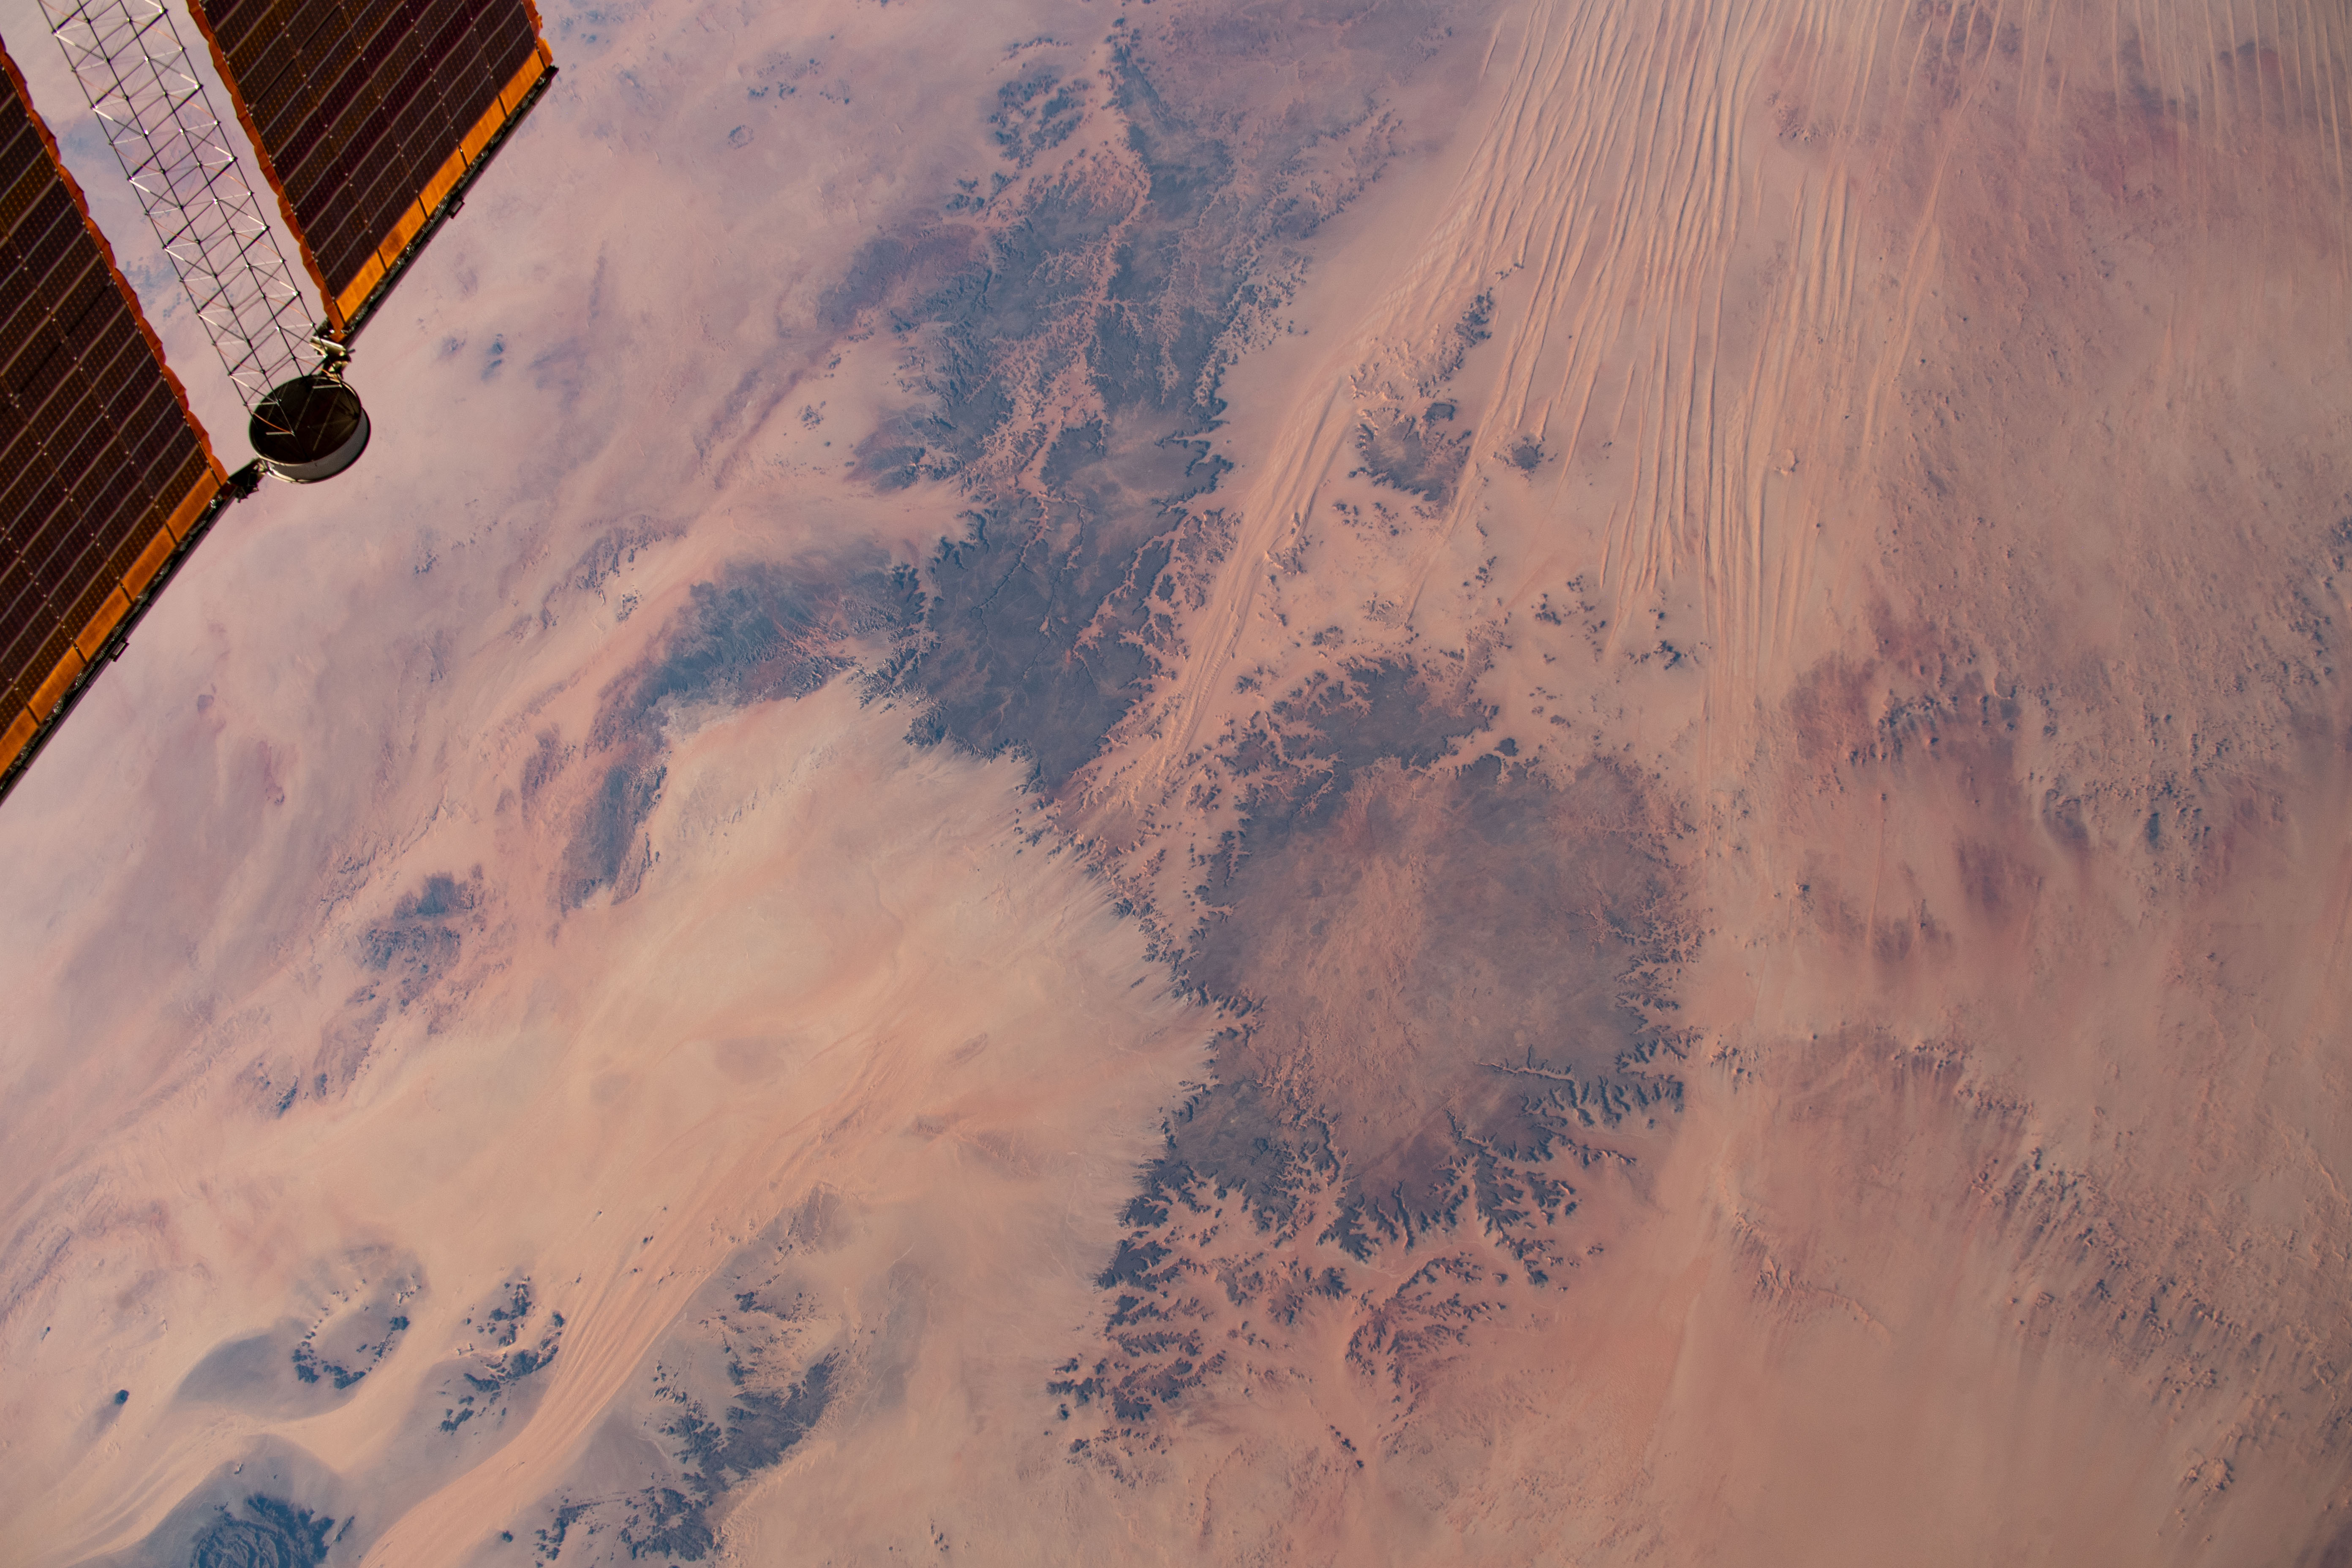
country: EGYPT
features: LIBYAN DESERT
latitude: 23.5
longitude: 26.0
